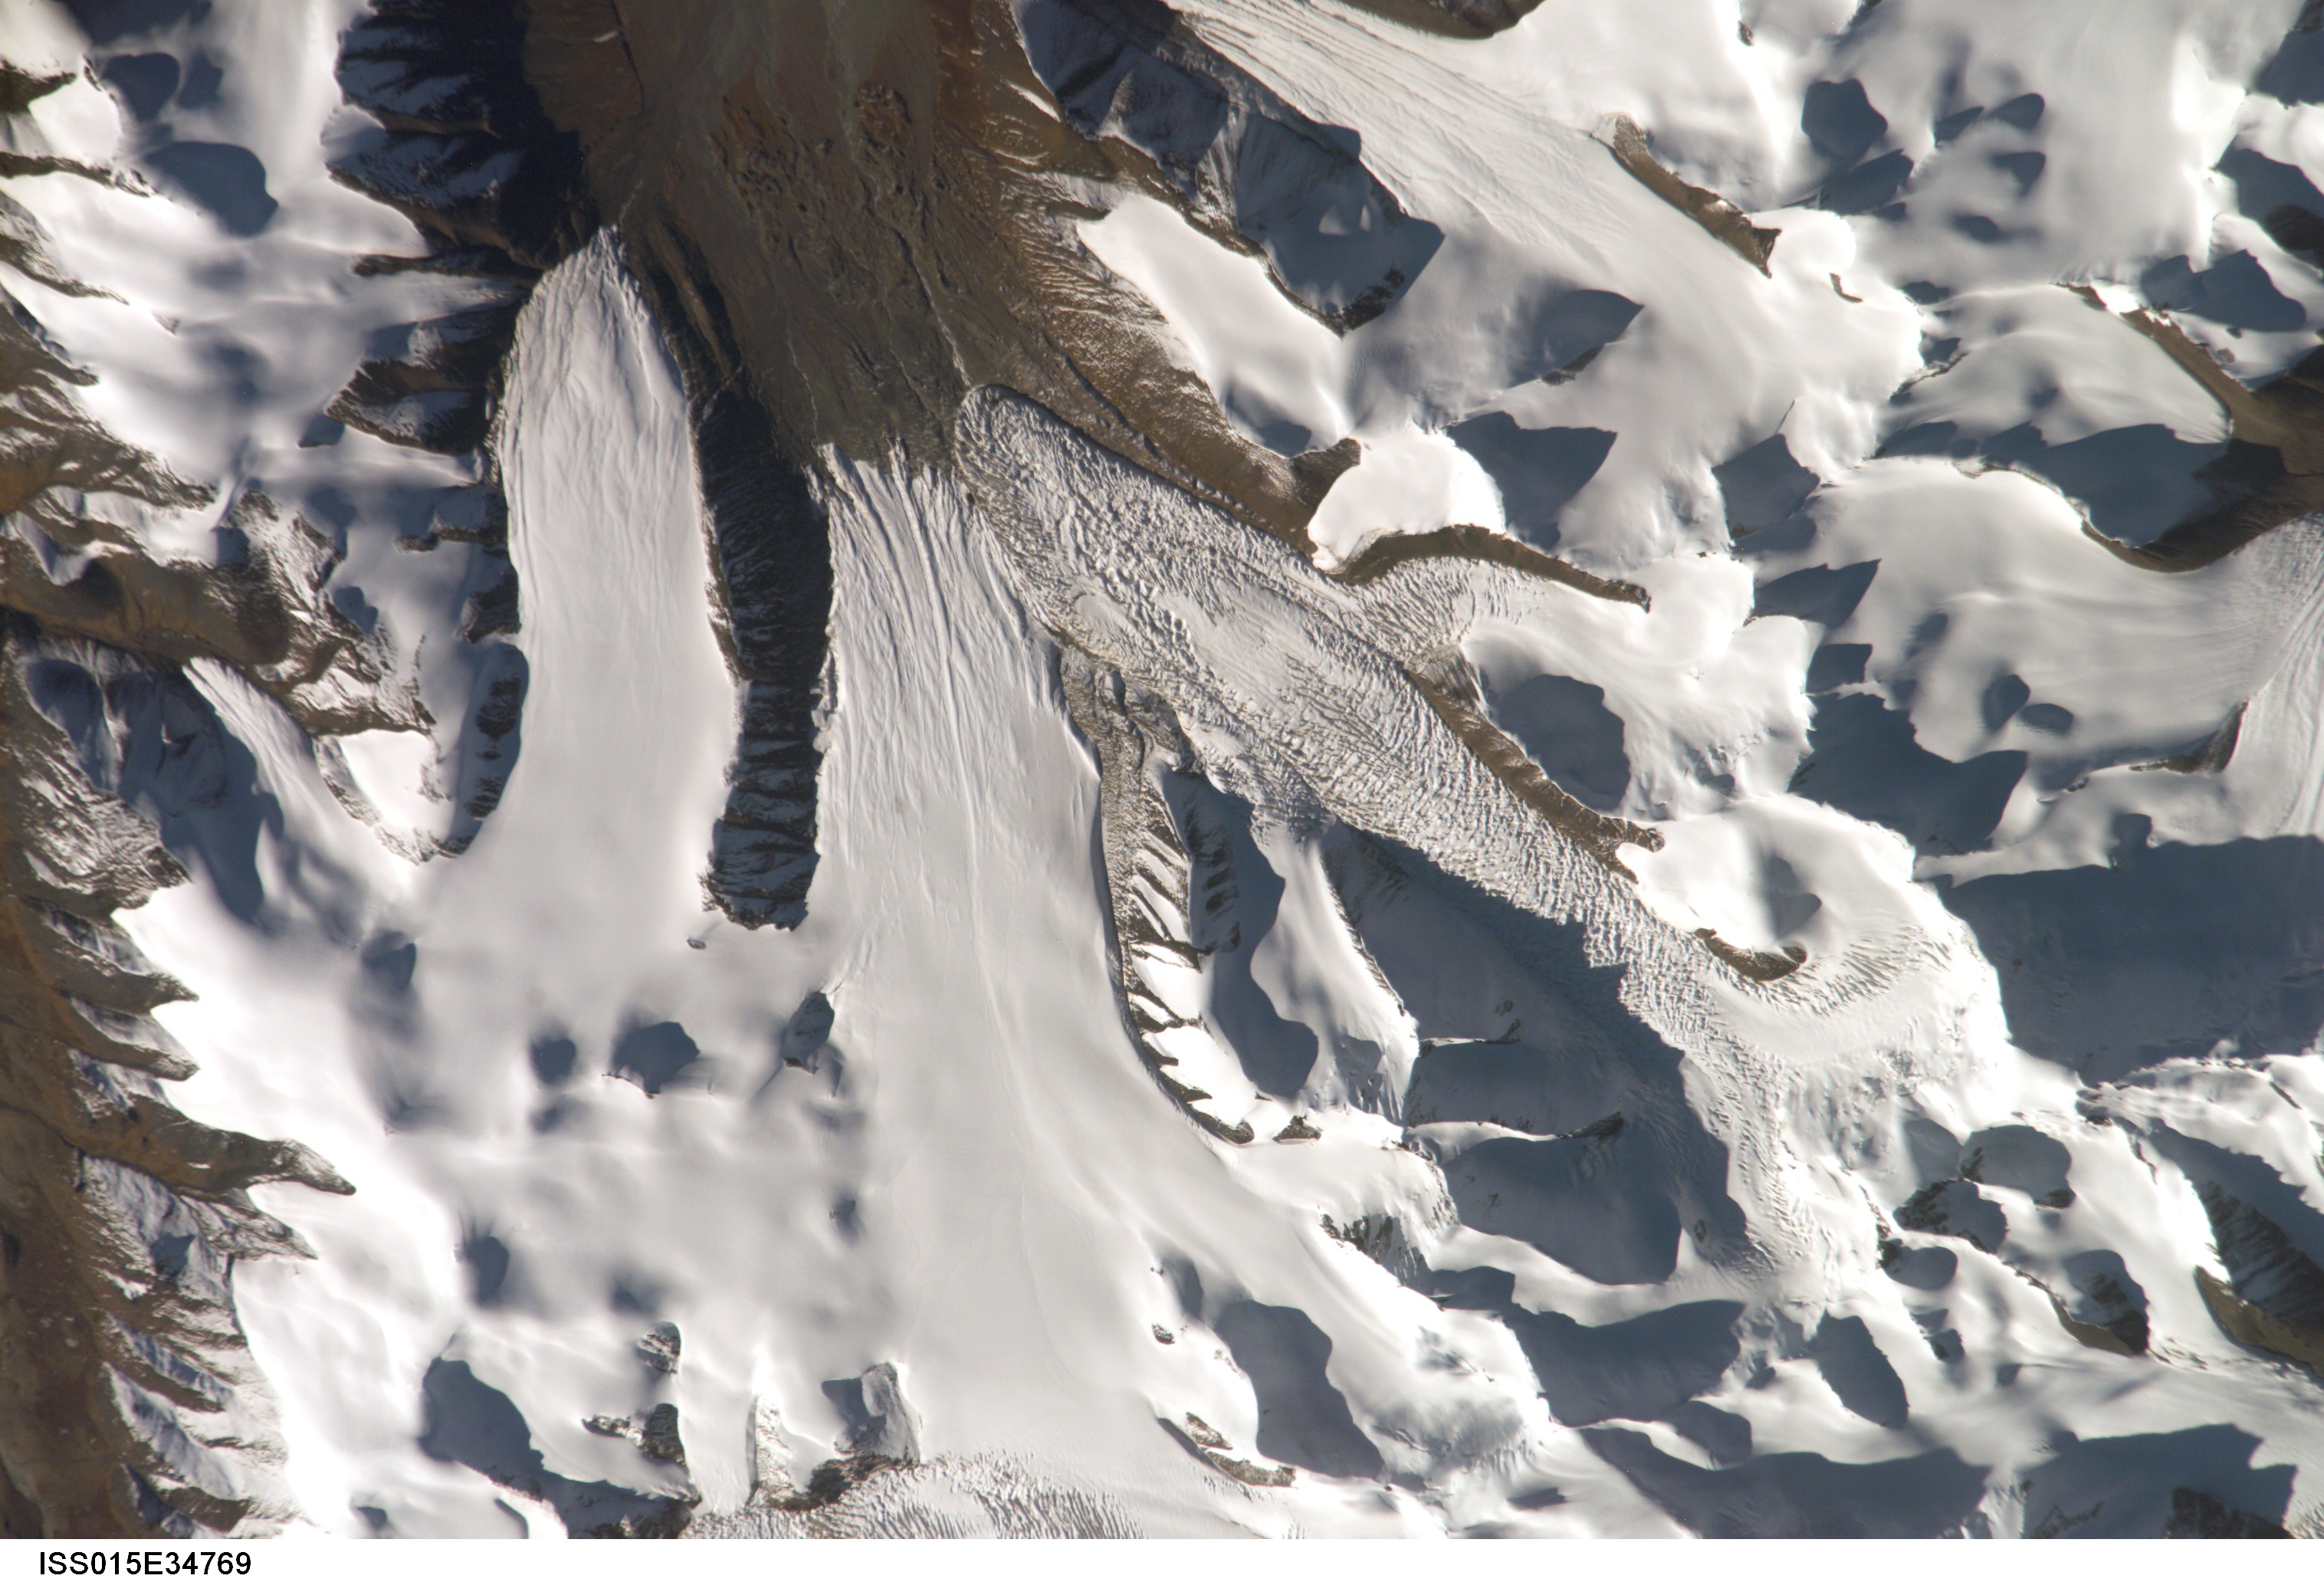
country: CHINA
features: TIBETAN PLAT. MT. GL.
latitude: 33.5
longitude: 91.0
